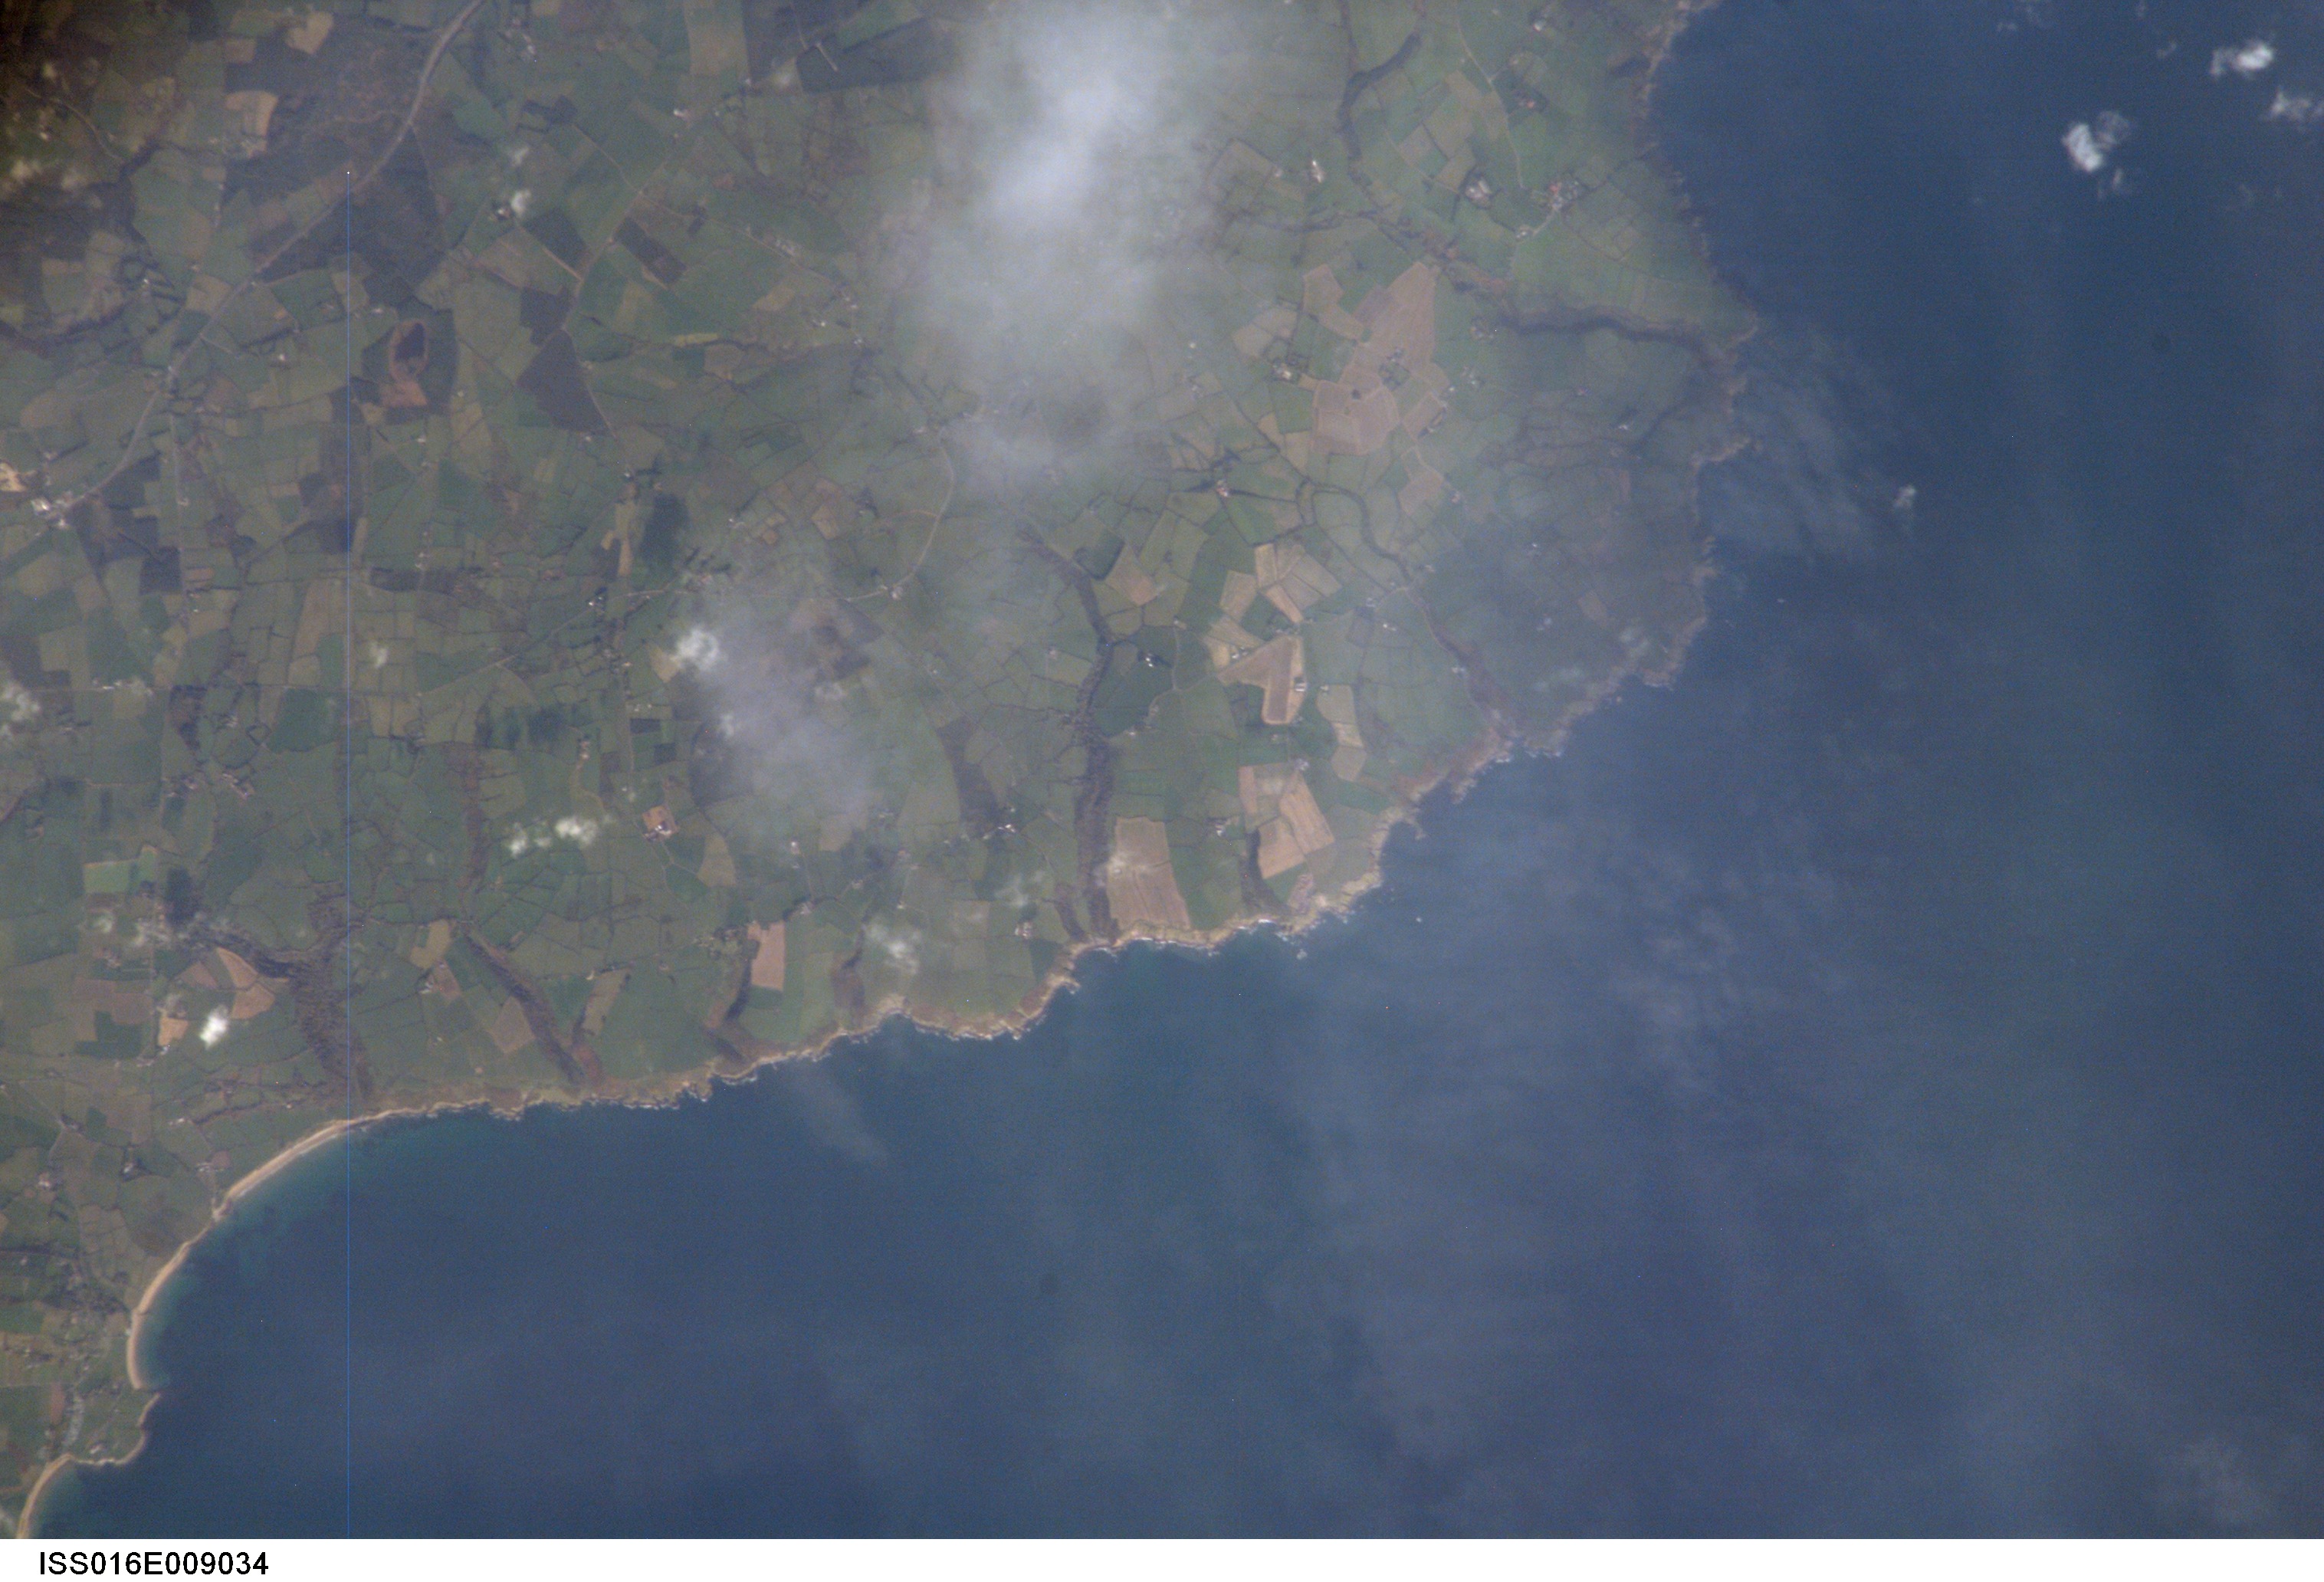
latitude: 52.0
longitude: -7.6
